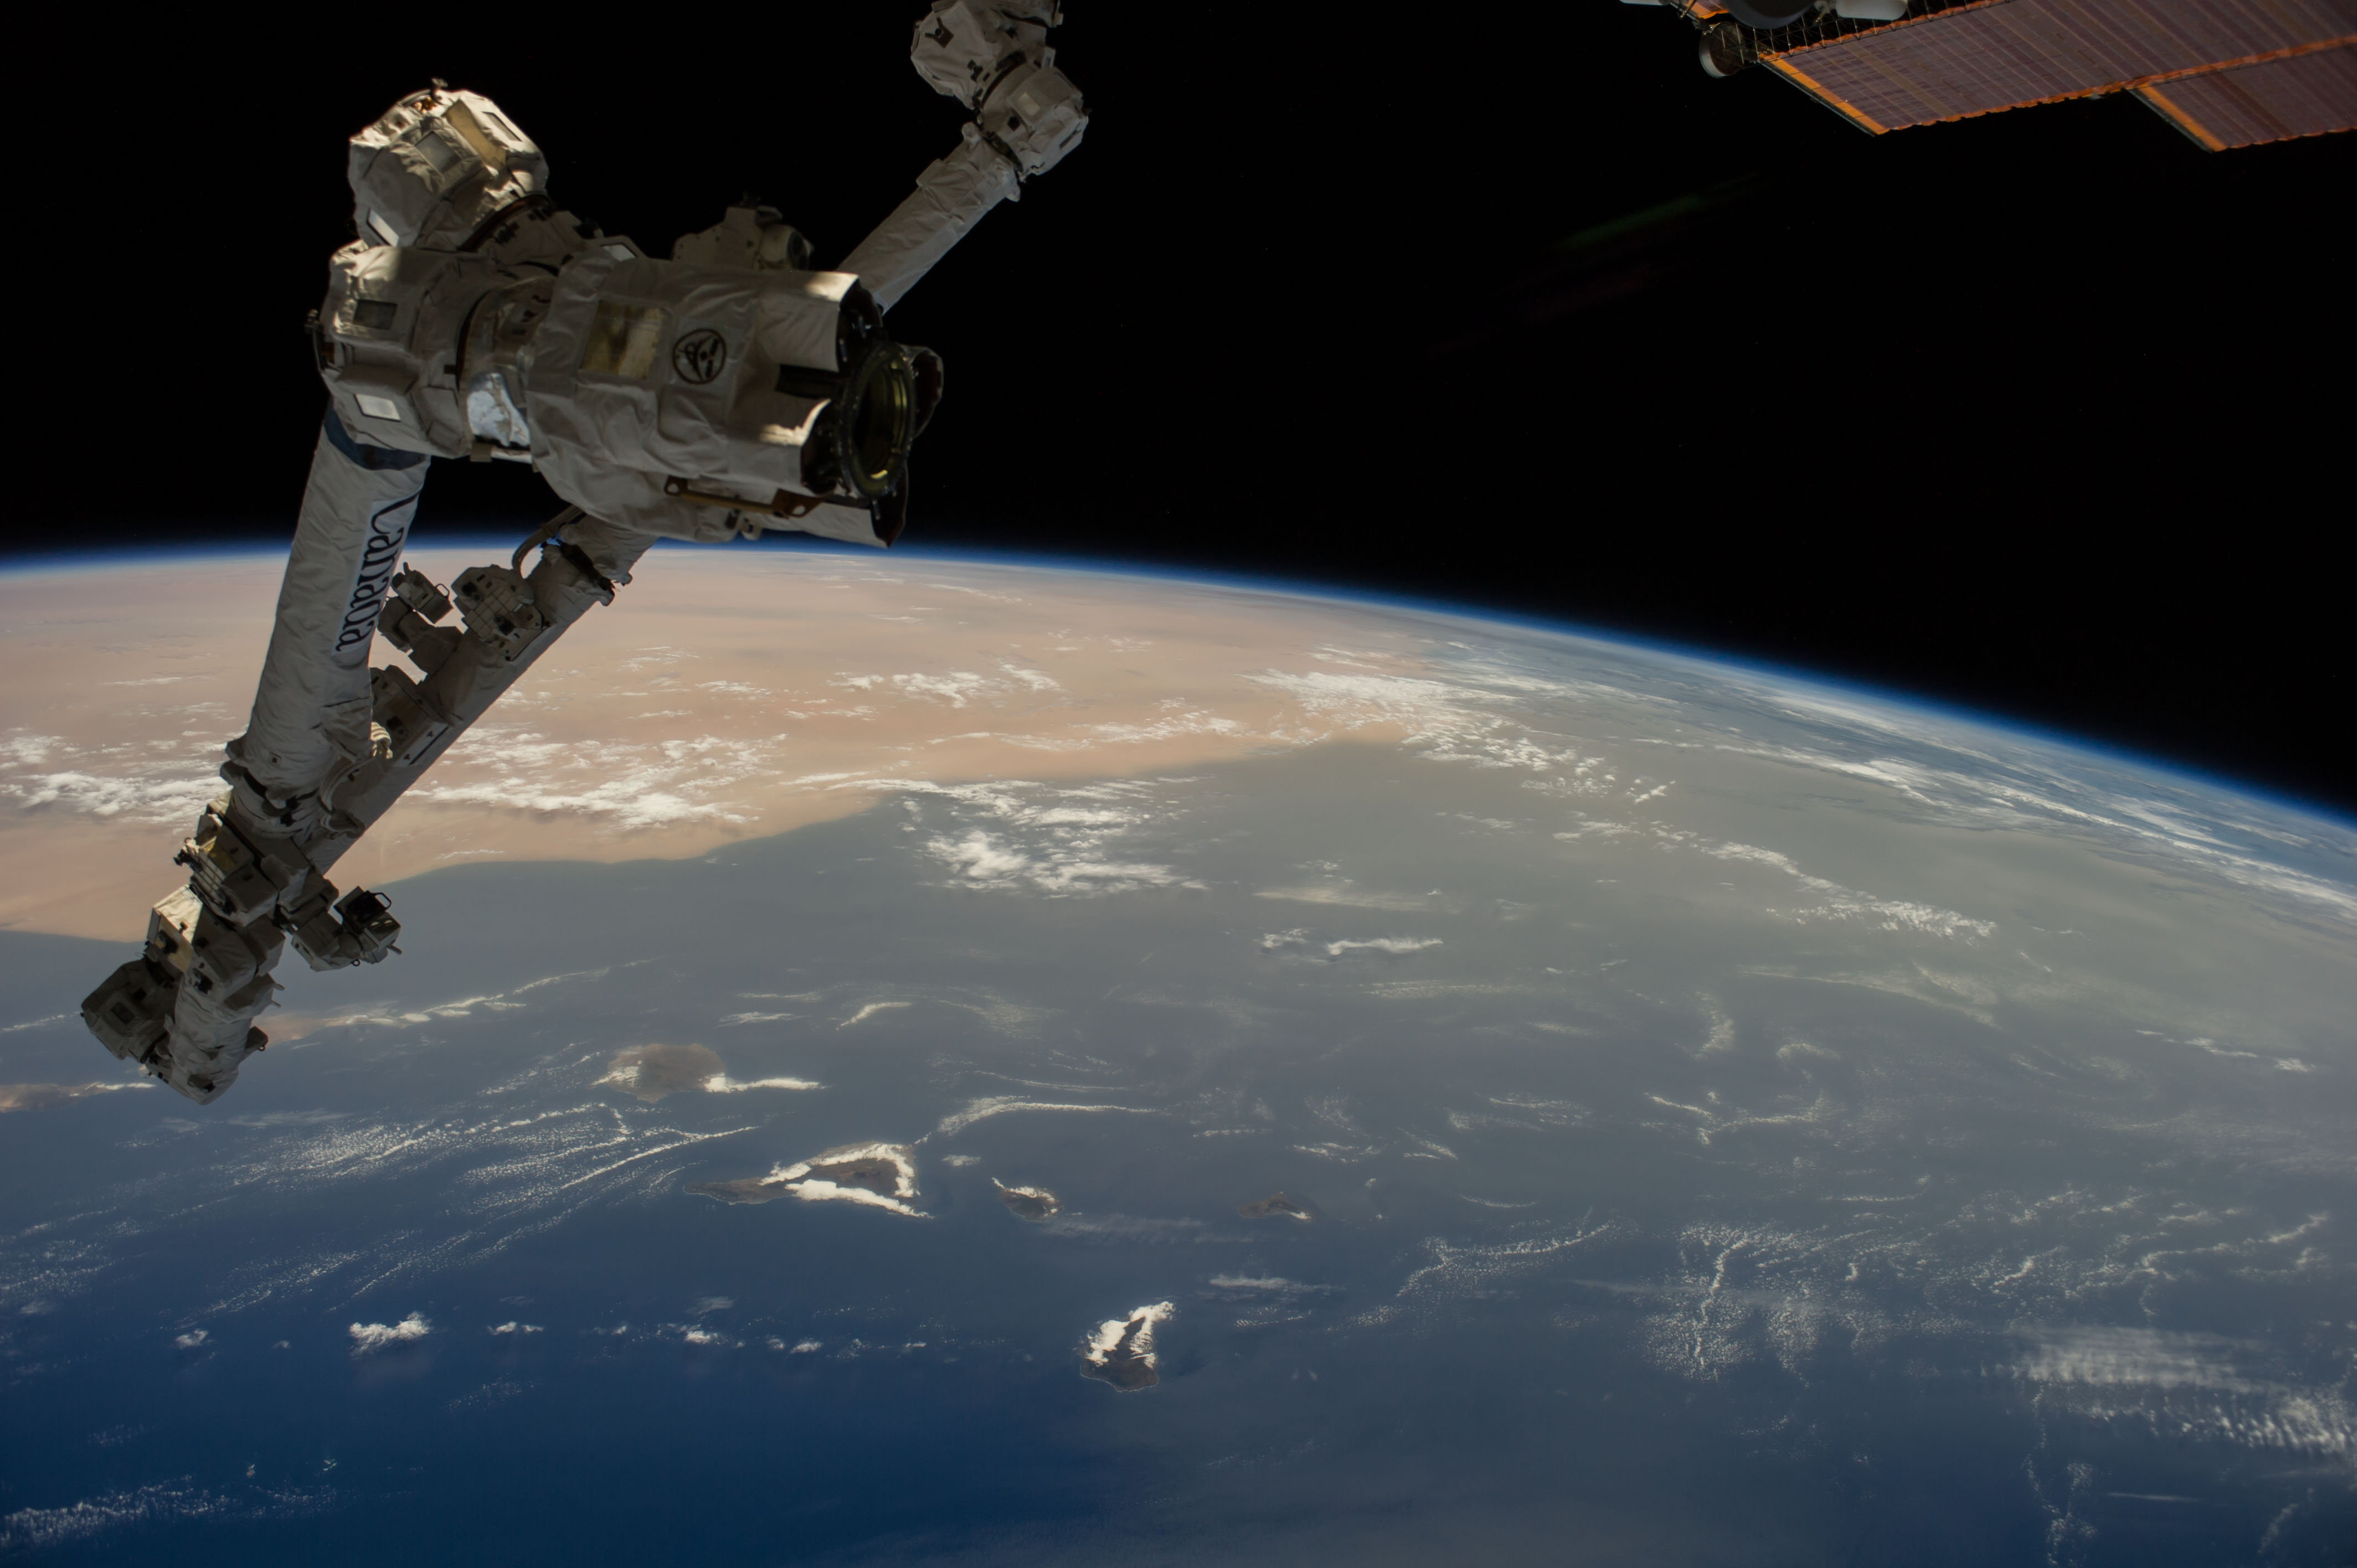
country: CANARY ISLANDS
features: WESTERN SAHARA, ATLANTIC O., GRAN CANARIA, PALMA I.
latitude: 26.5
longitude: -17.0
